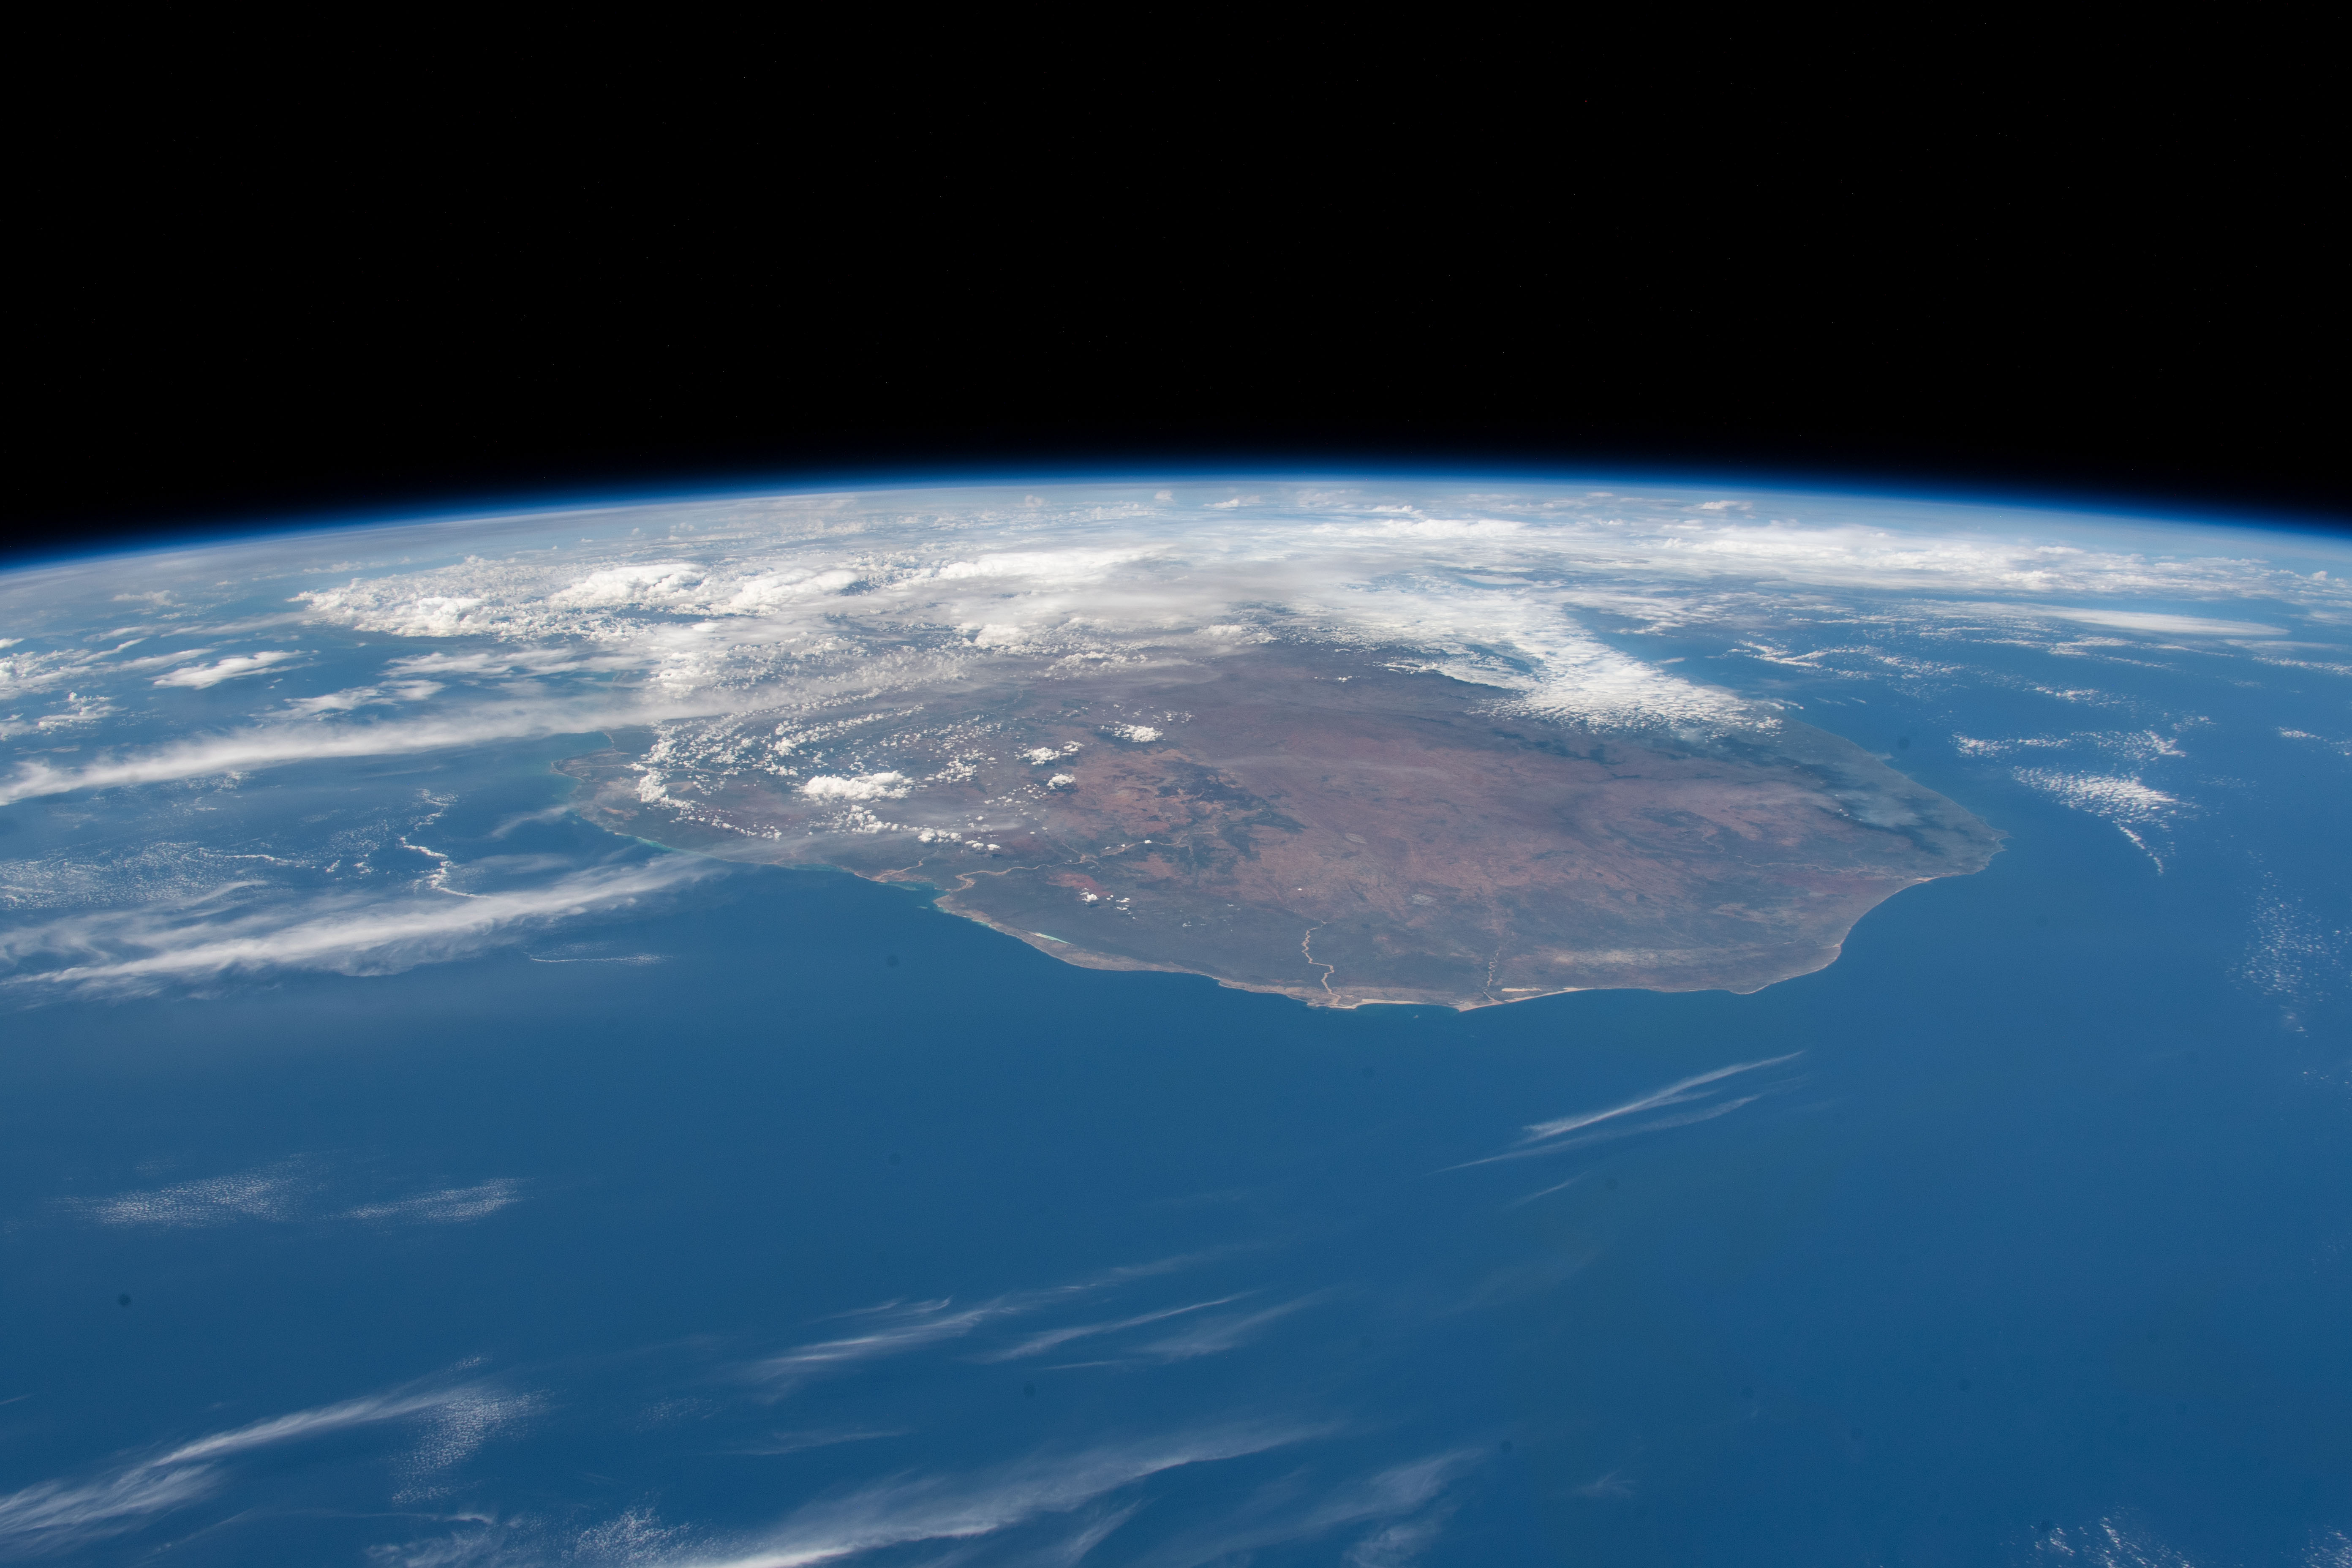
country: MADAGASCAR
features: MADAGASCAR, FIHERENANA RIVER, ONILAHY RIVER
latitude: -24.0
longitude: 45.5
